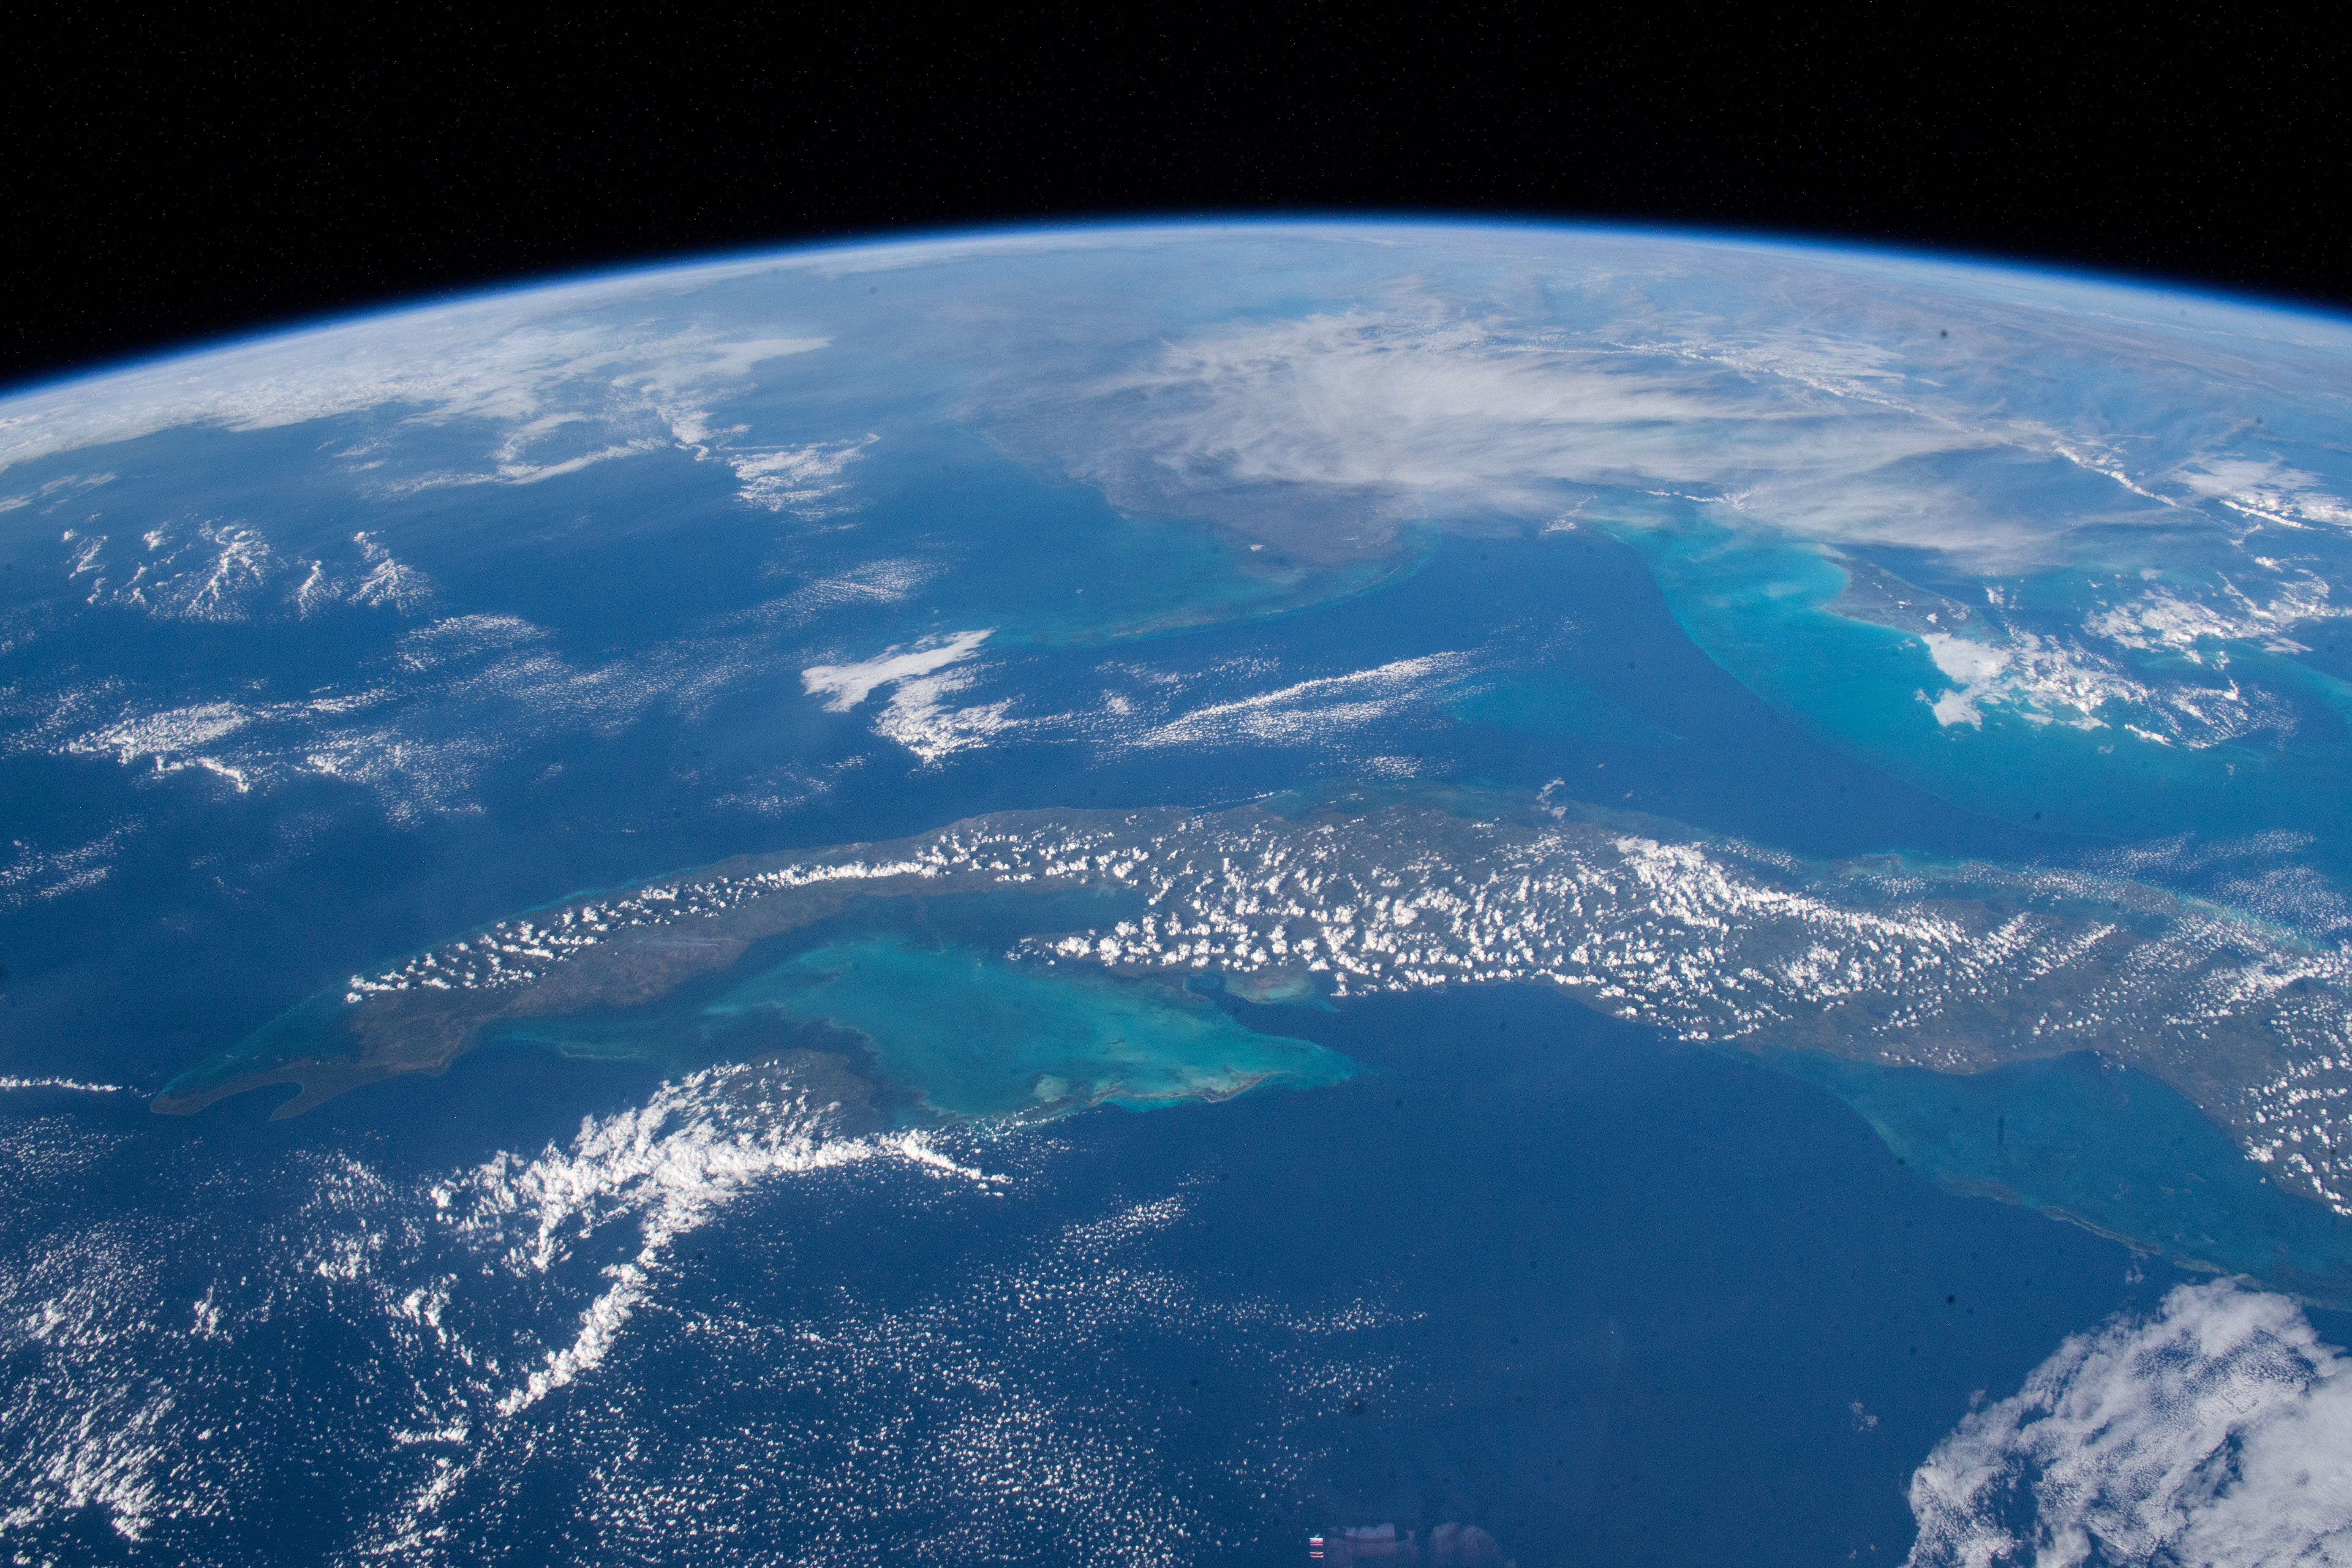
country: CUBA
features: CUBA
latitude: 23.5
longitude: -81.0
